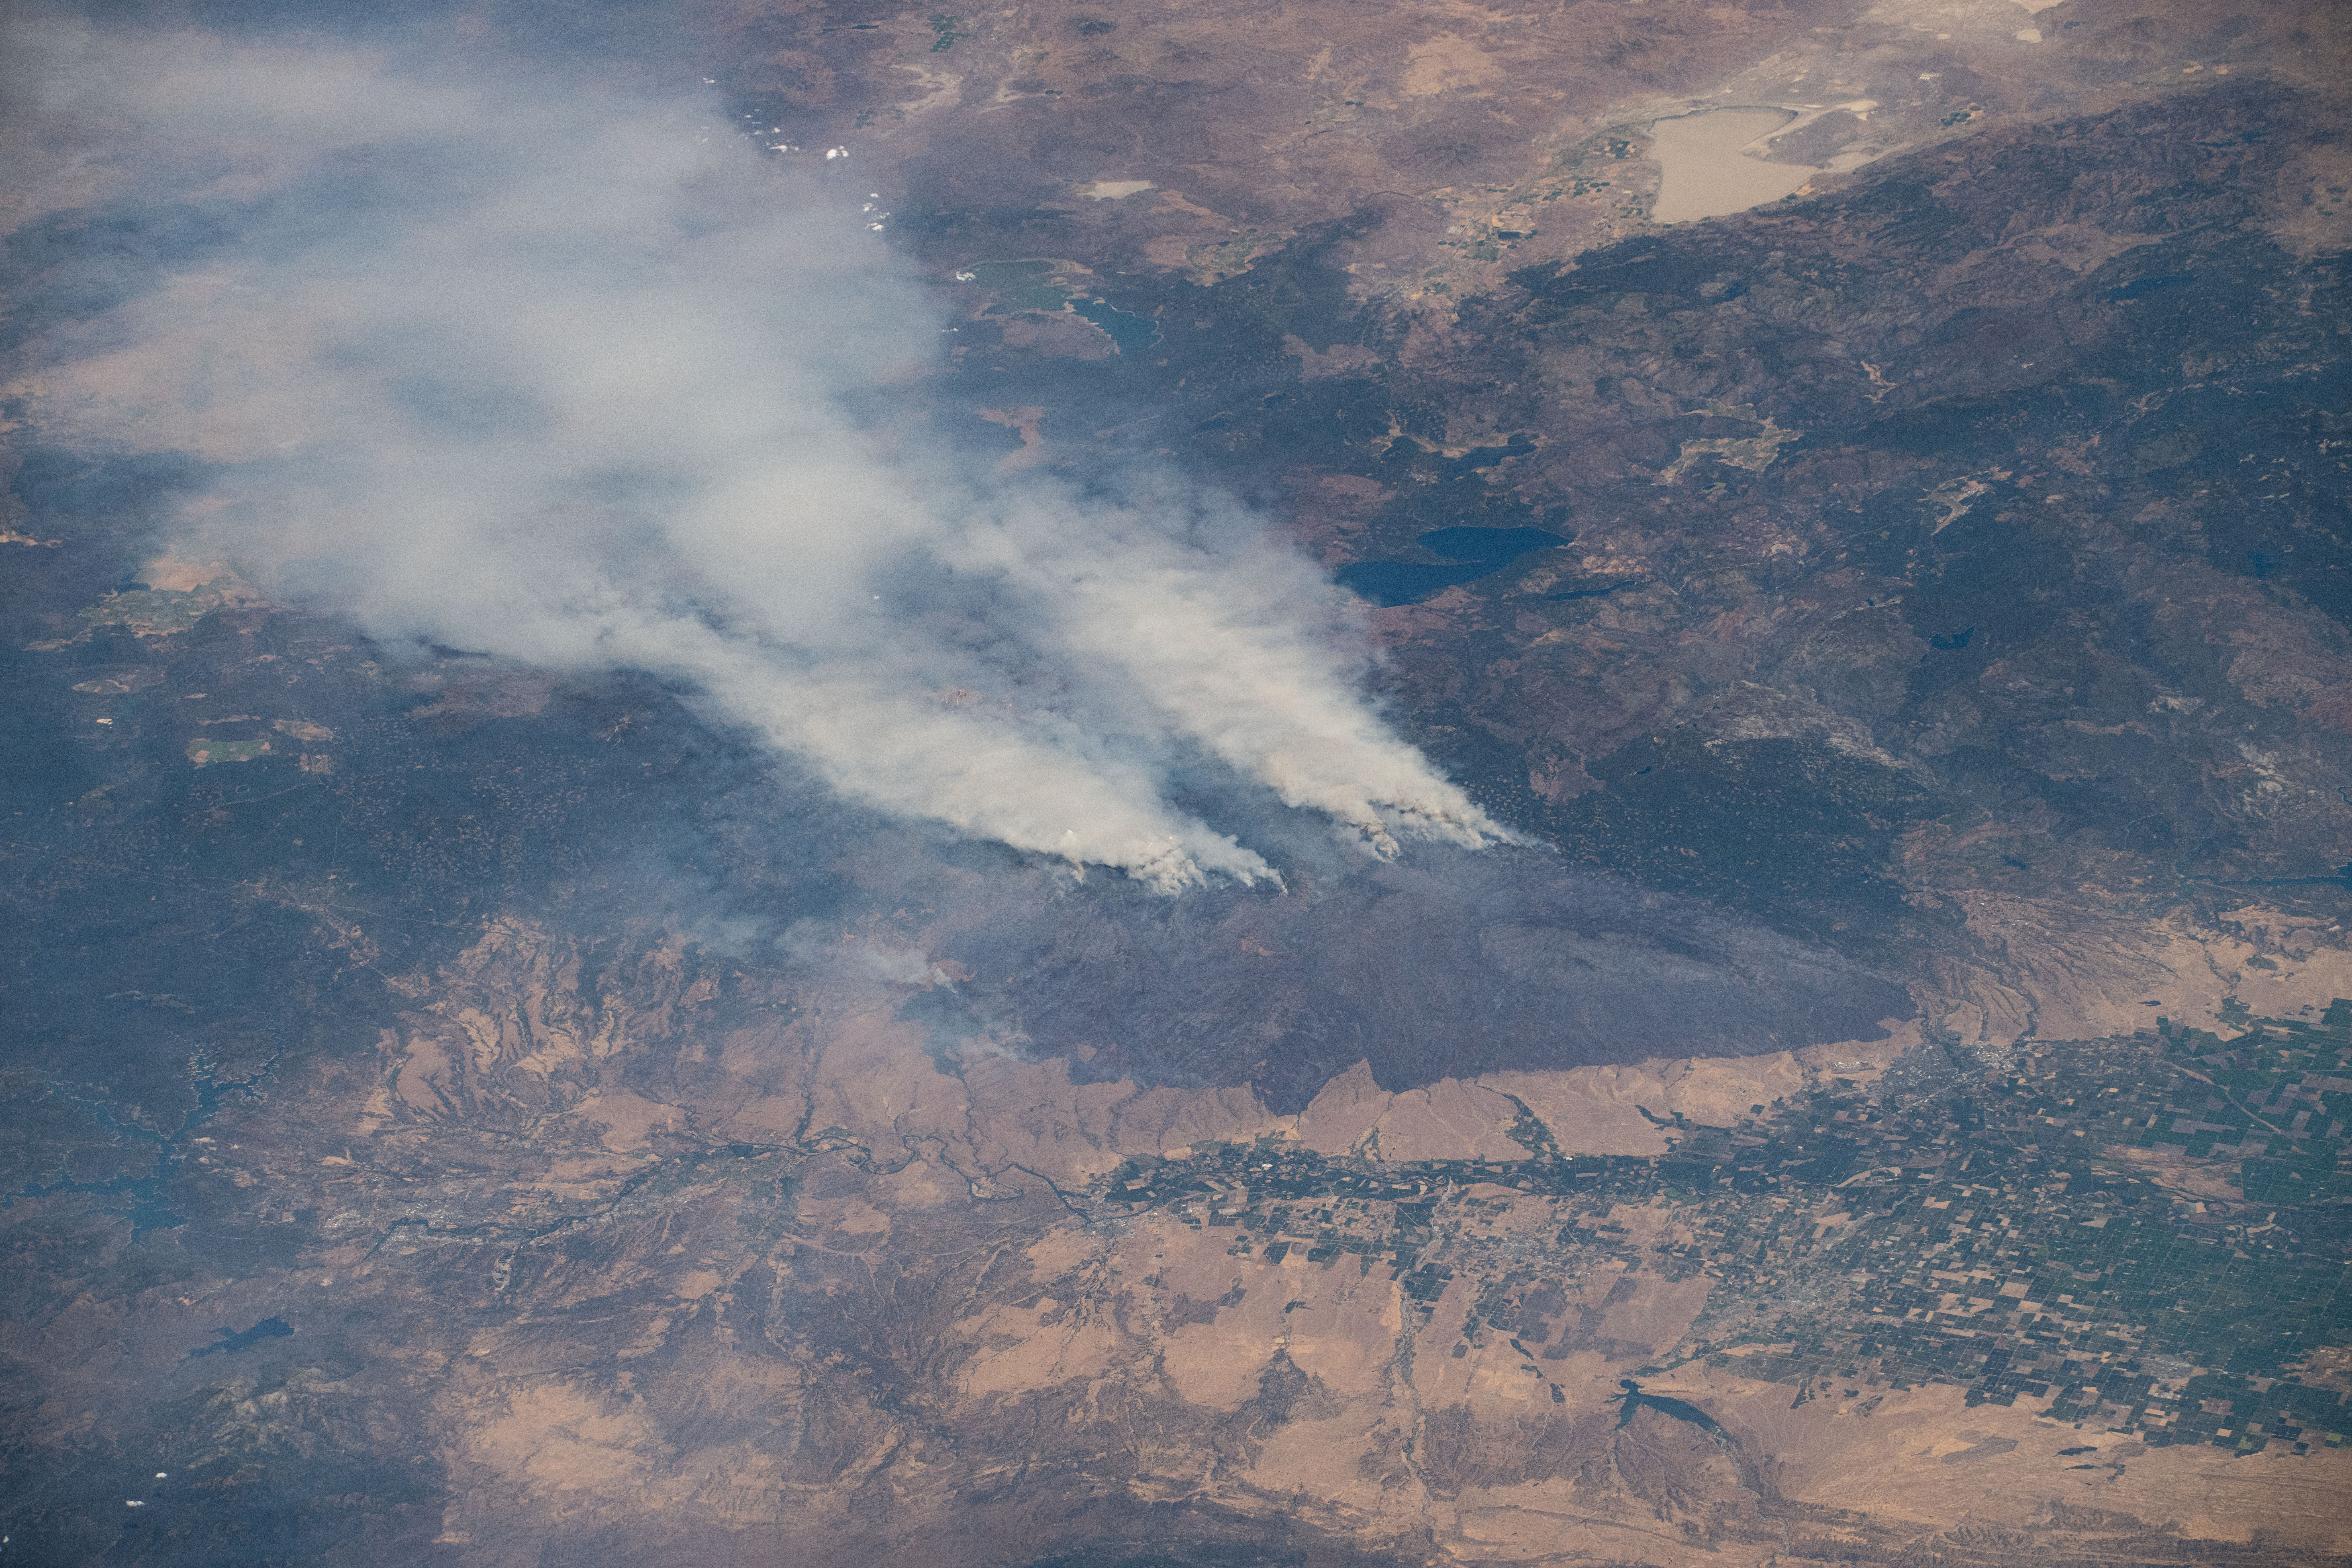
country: USA-CALIFORNIA
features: LAKE ALMANOR, PARK FIRE, MINERAL, CHICO, SACRAMENTO RIVER, LAKE SHASTA
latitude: 40.4
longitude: -121.4
